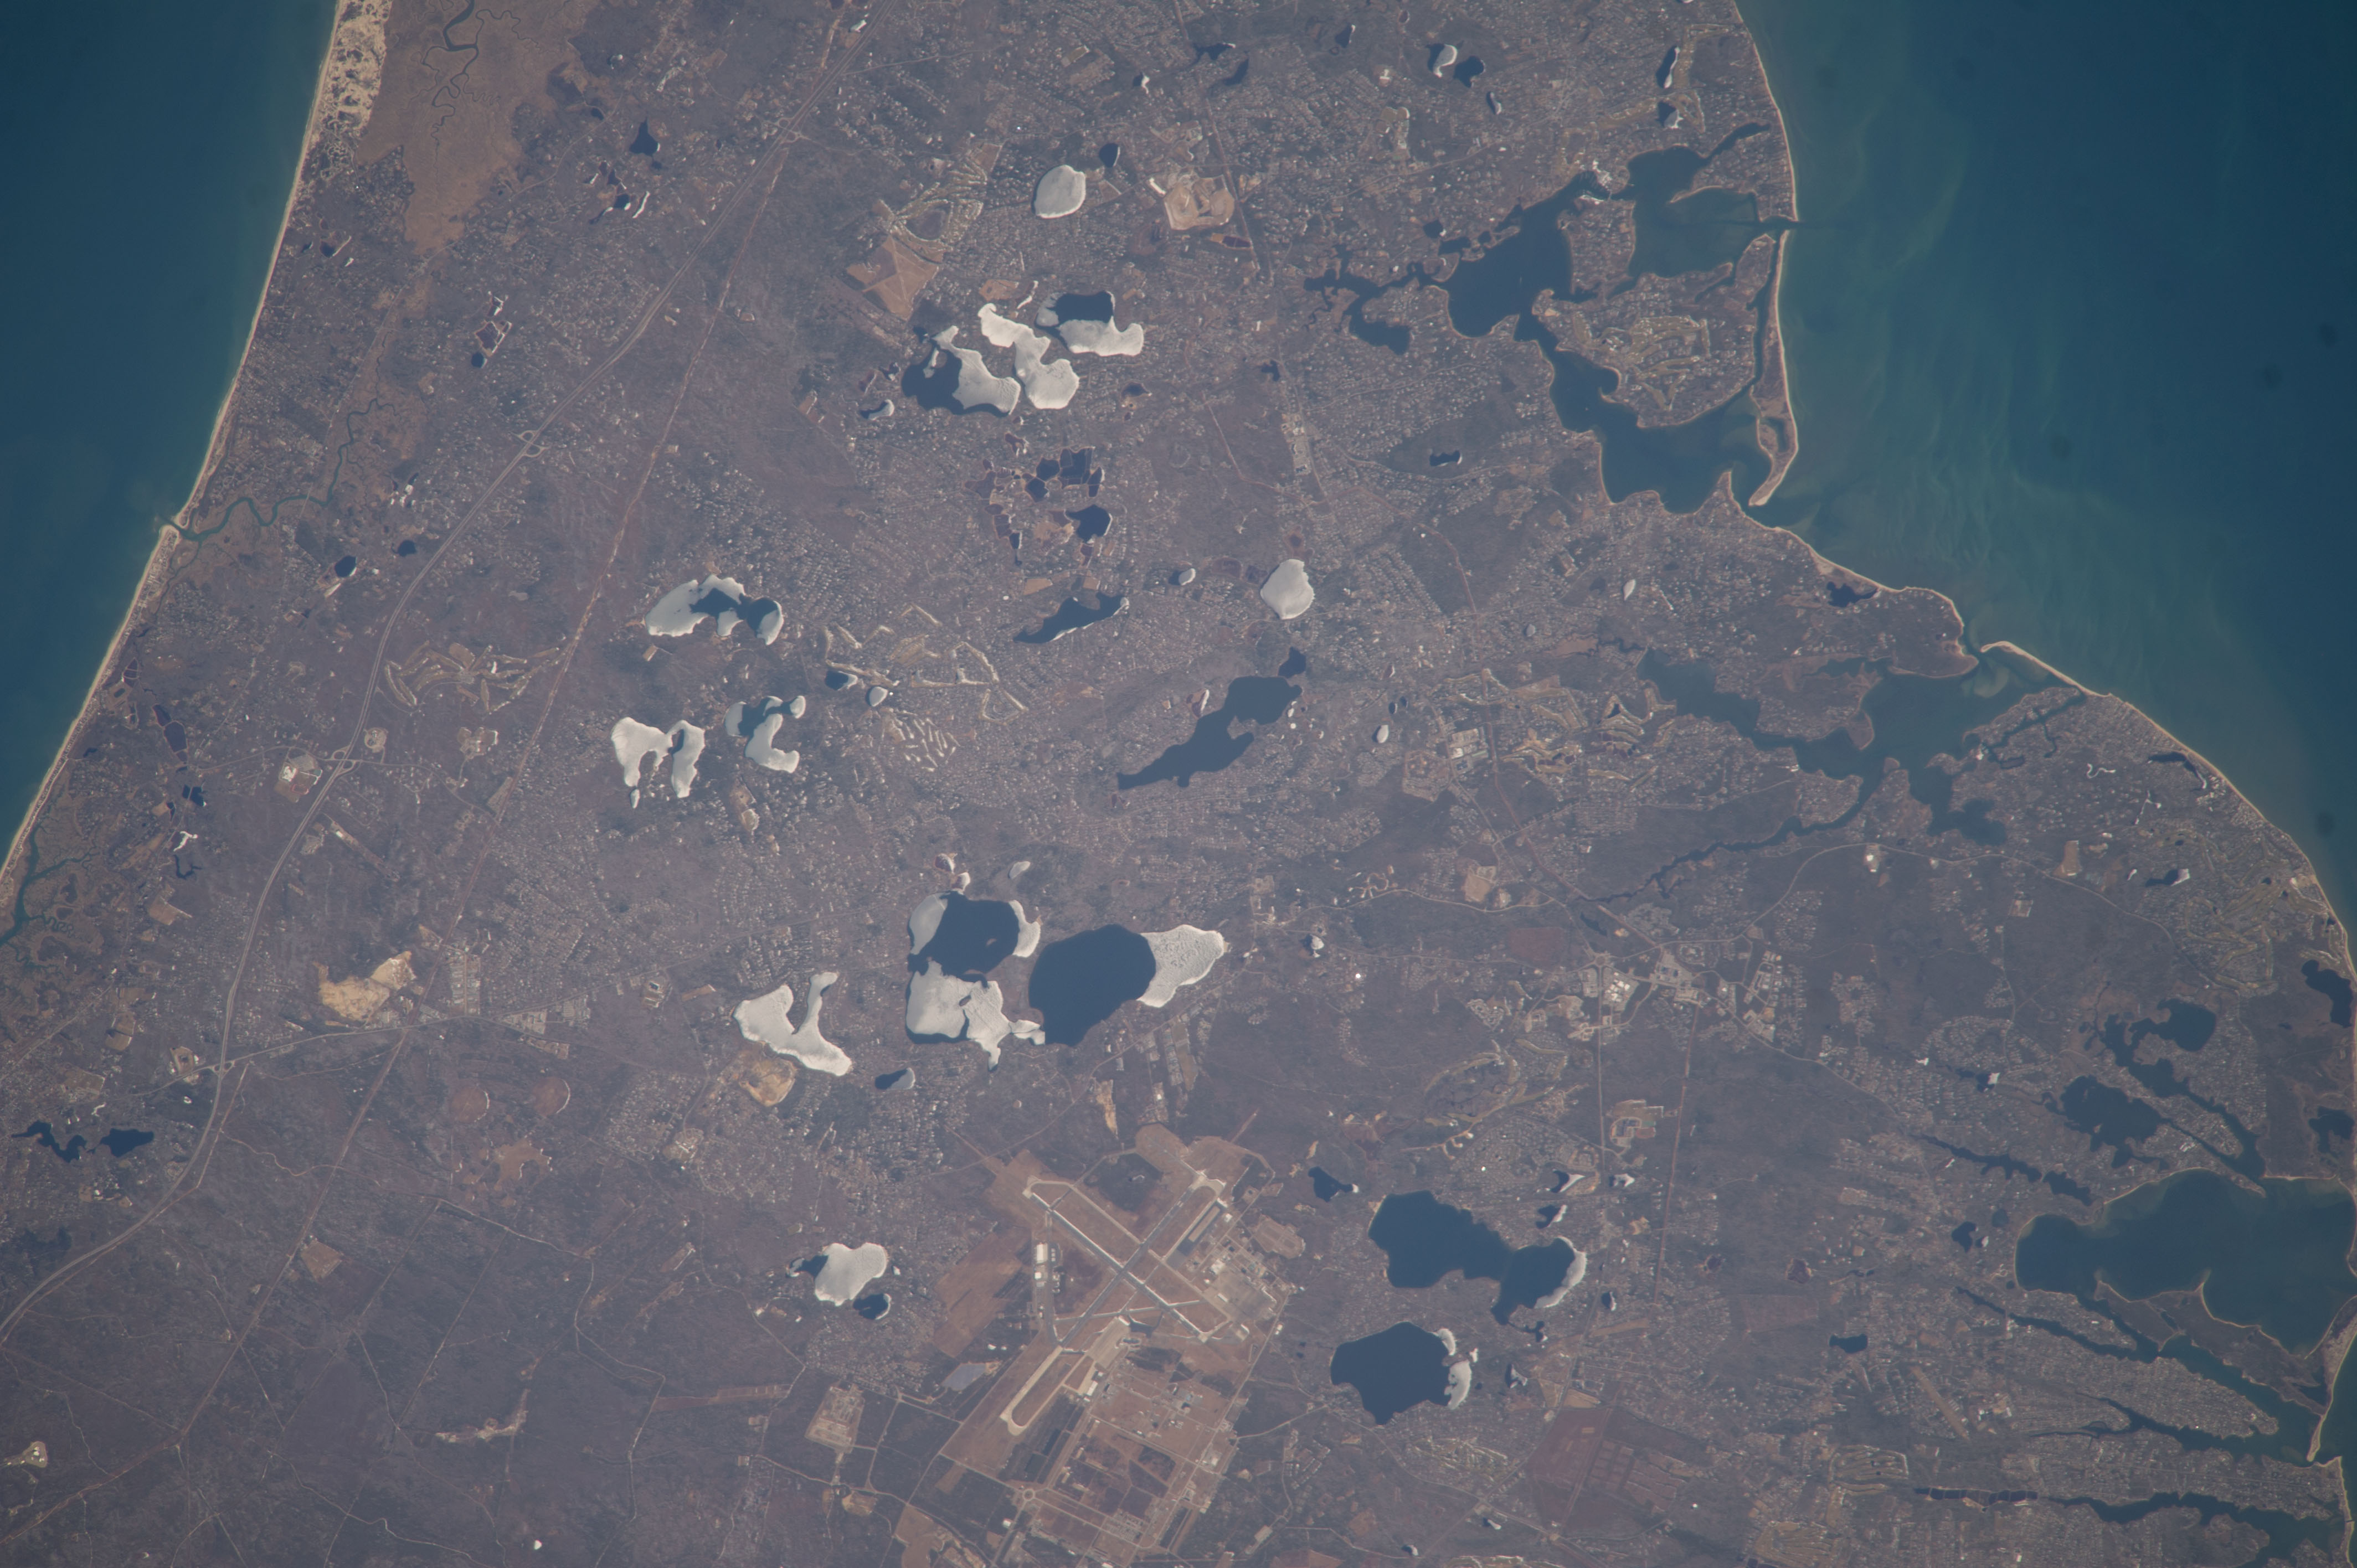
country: USA-MASSACHUSETTS
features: MASHPEE NATIONAL WILDLIFE REFUGE, MASHPEE, GREAT MARSHES, ATLANTIC OCEAN
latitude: 41.6
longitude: -70.5
